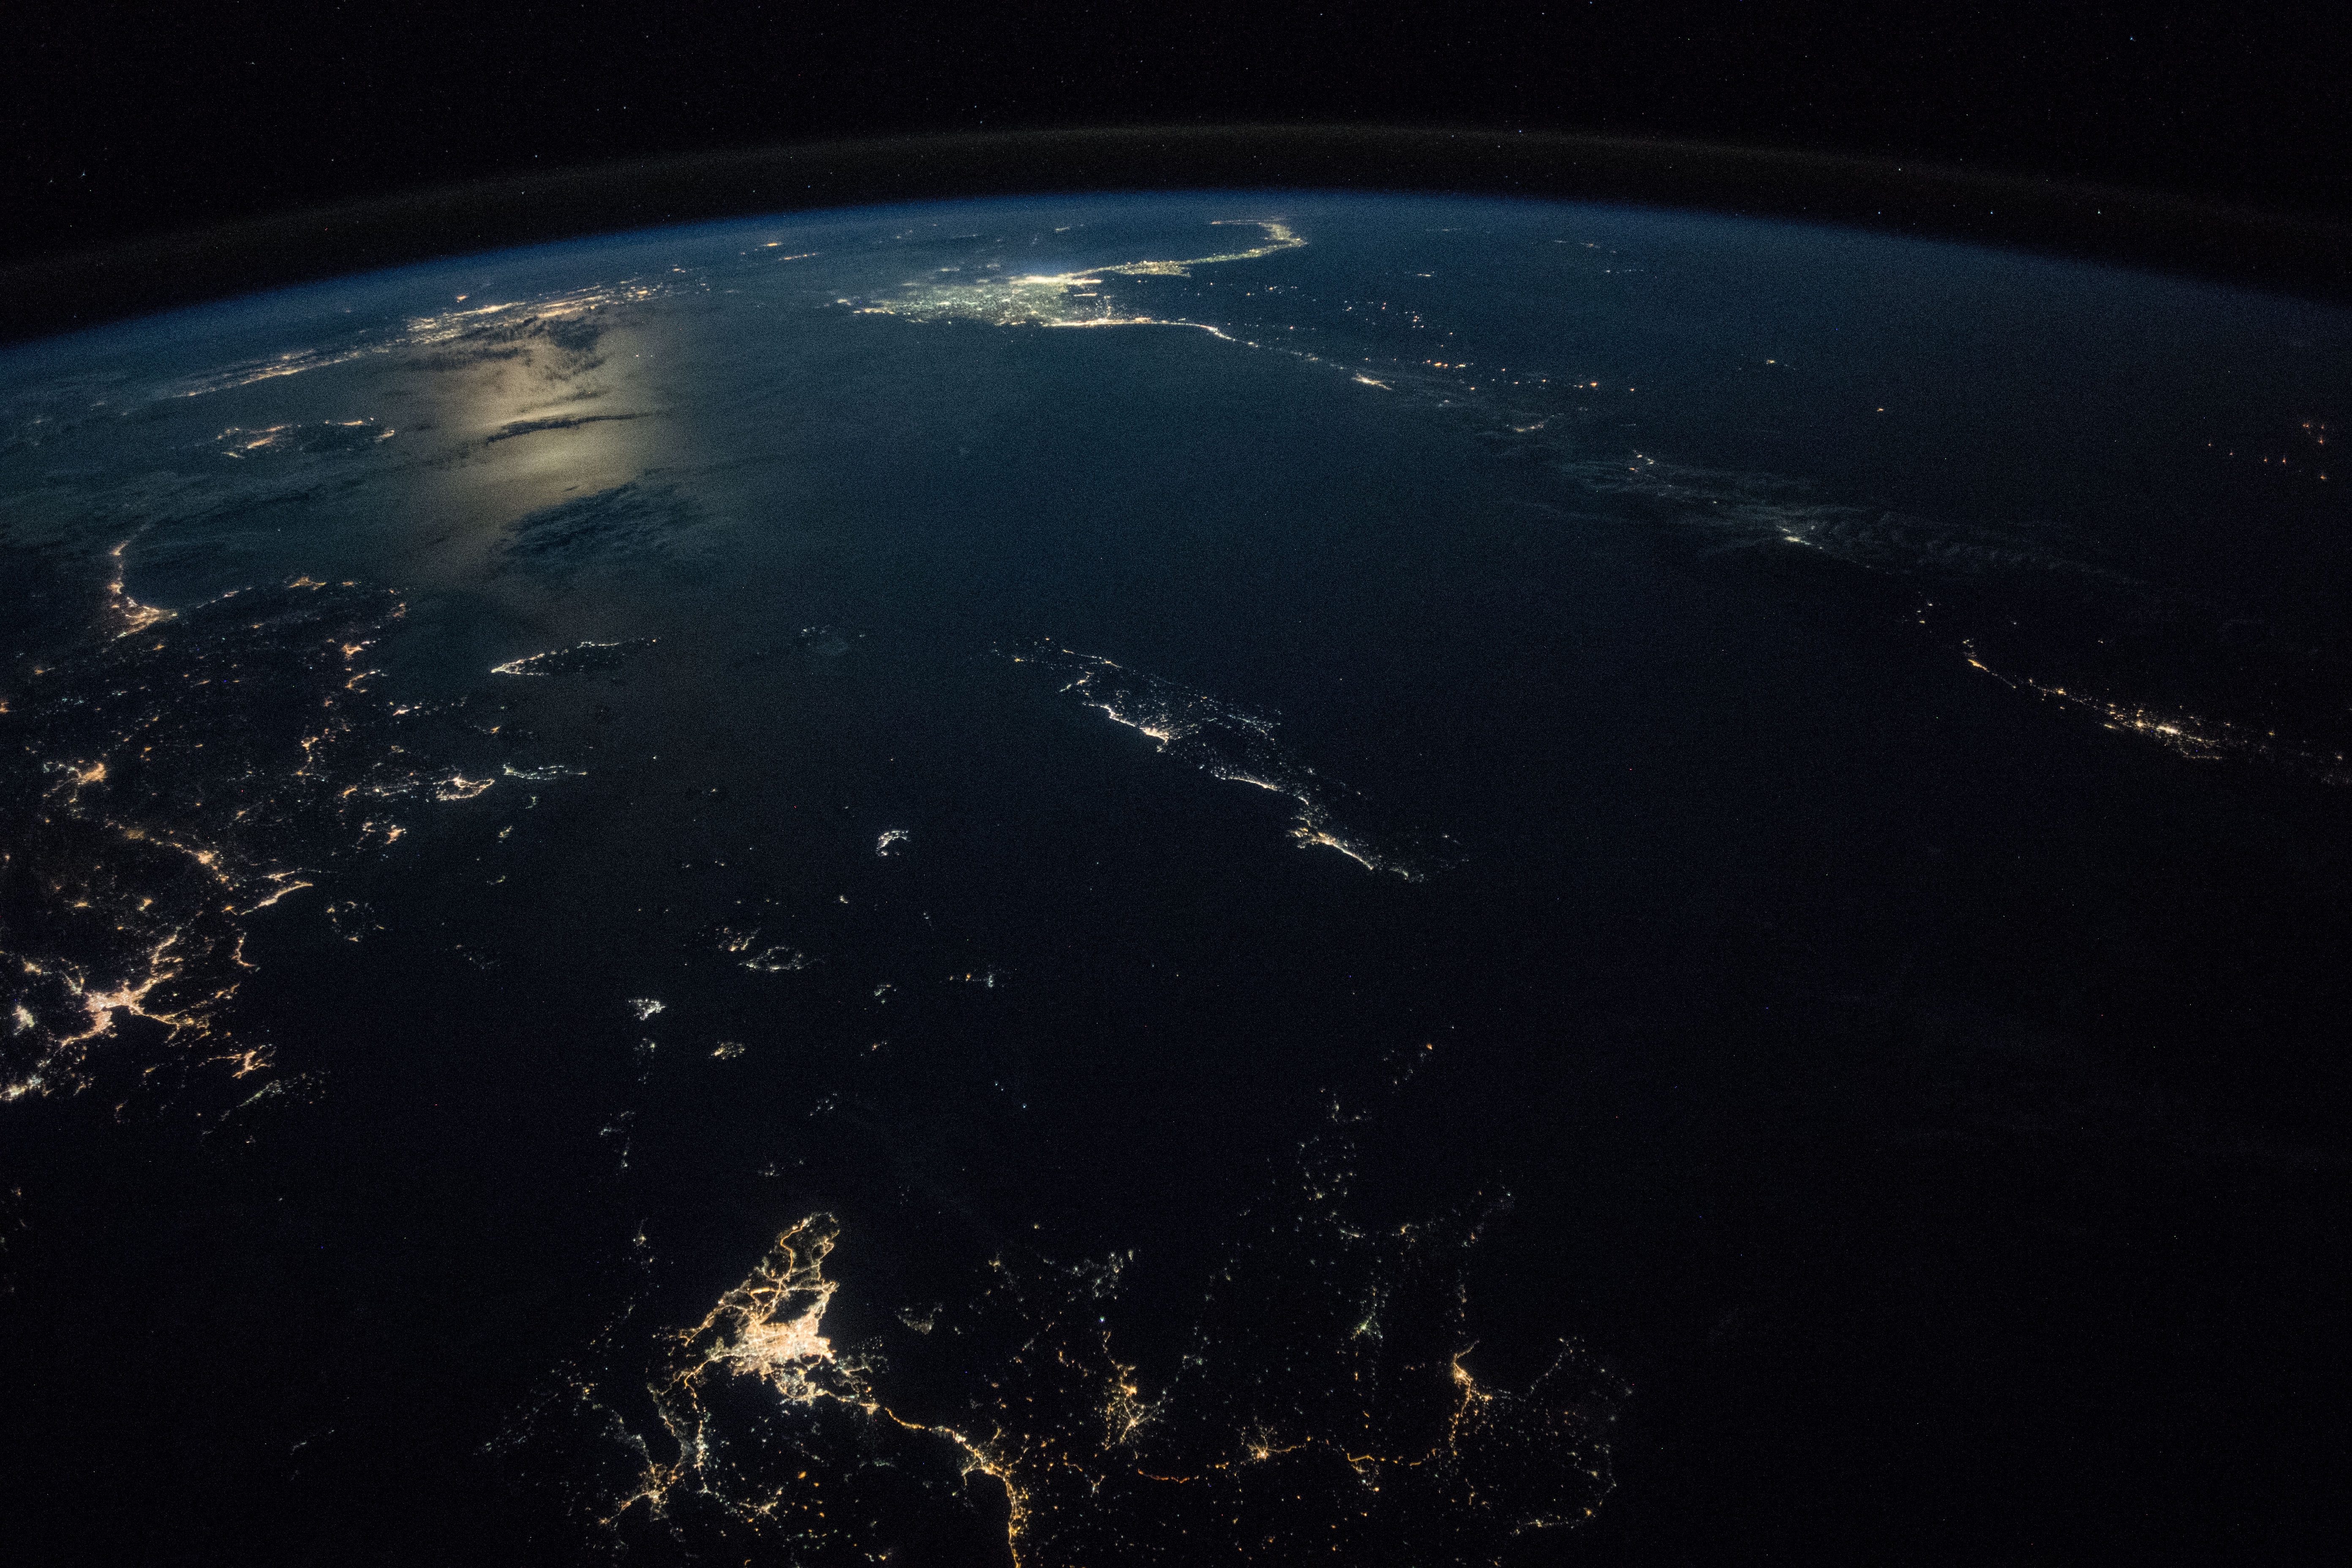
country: GREECE
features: CRETE ISLAND, KOS ISLAND, RHODES ISLAND, RHODES BASIN, STRABO TRENCH, PLINY TRENCH, KARPATHOS ISLAND, EGEO ISLANDS, AEGEAN SEA, CYPRUS, NIGHT, EARTH LIMB
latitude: 35.5
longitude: 24.8
